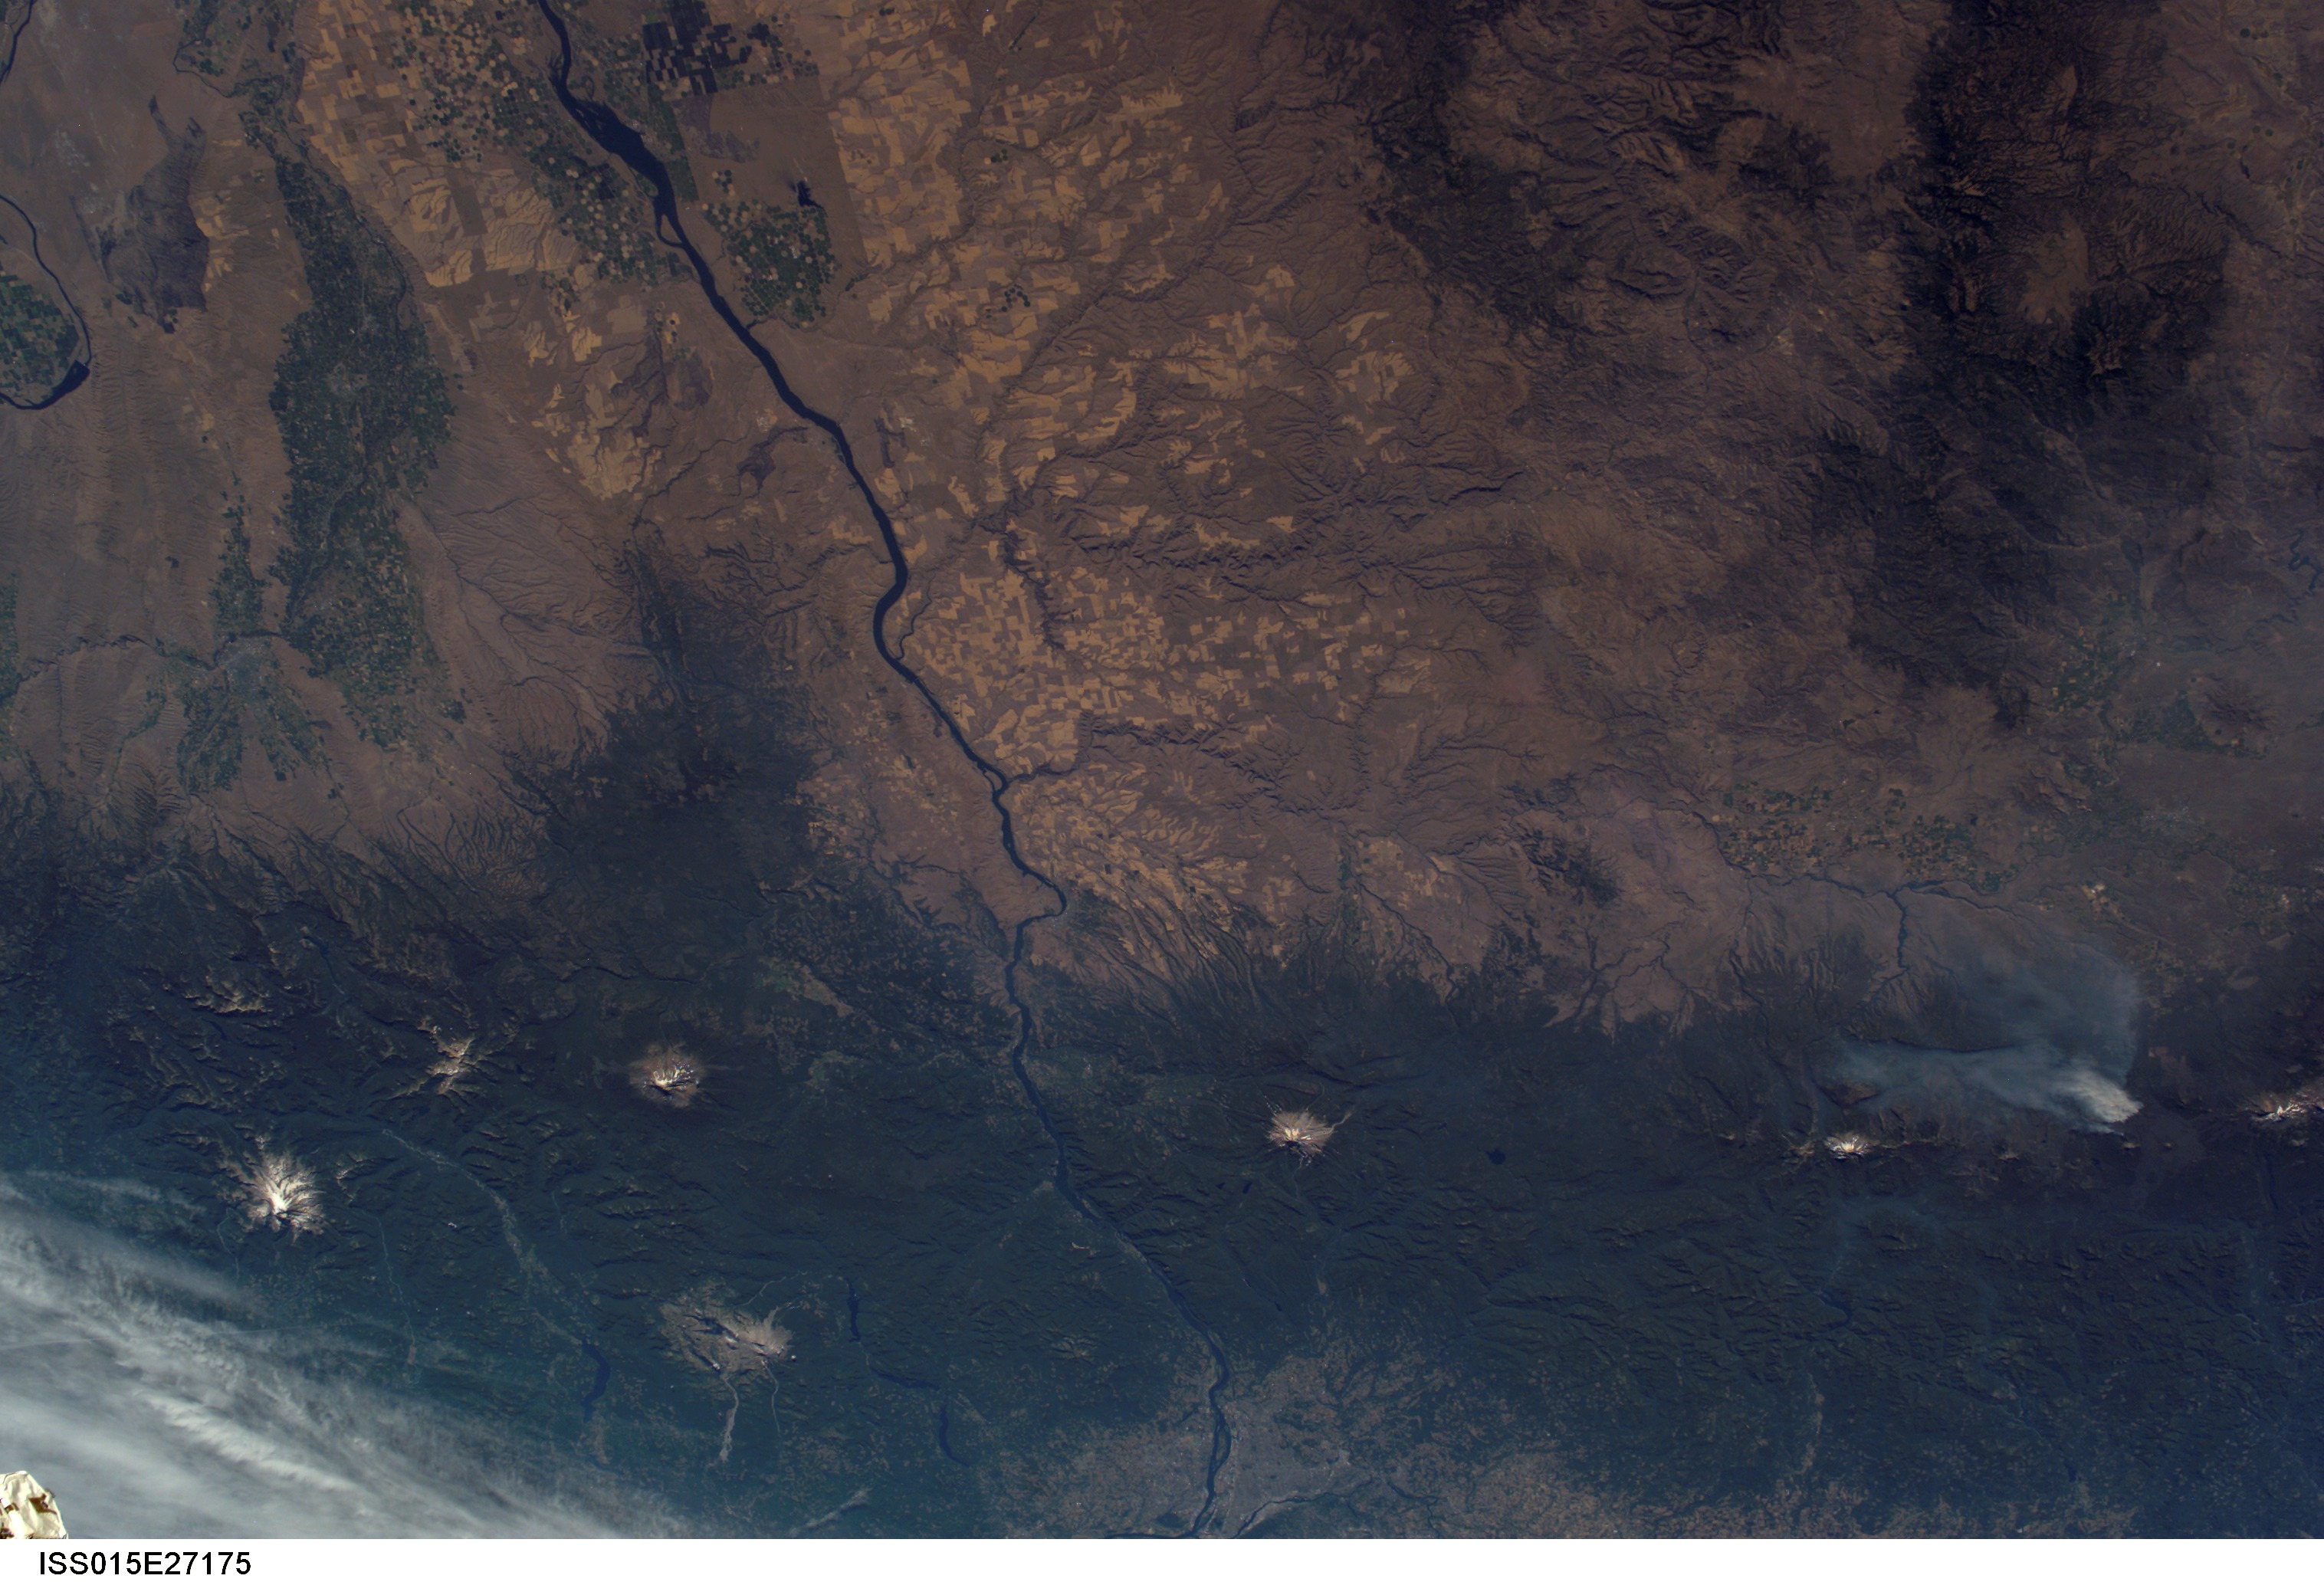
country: USA-OREGON
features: CASCADE RA., COLUMBIA R., VOL., FOR., AGR.
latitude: 45.5
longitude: -121.0
